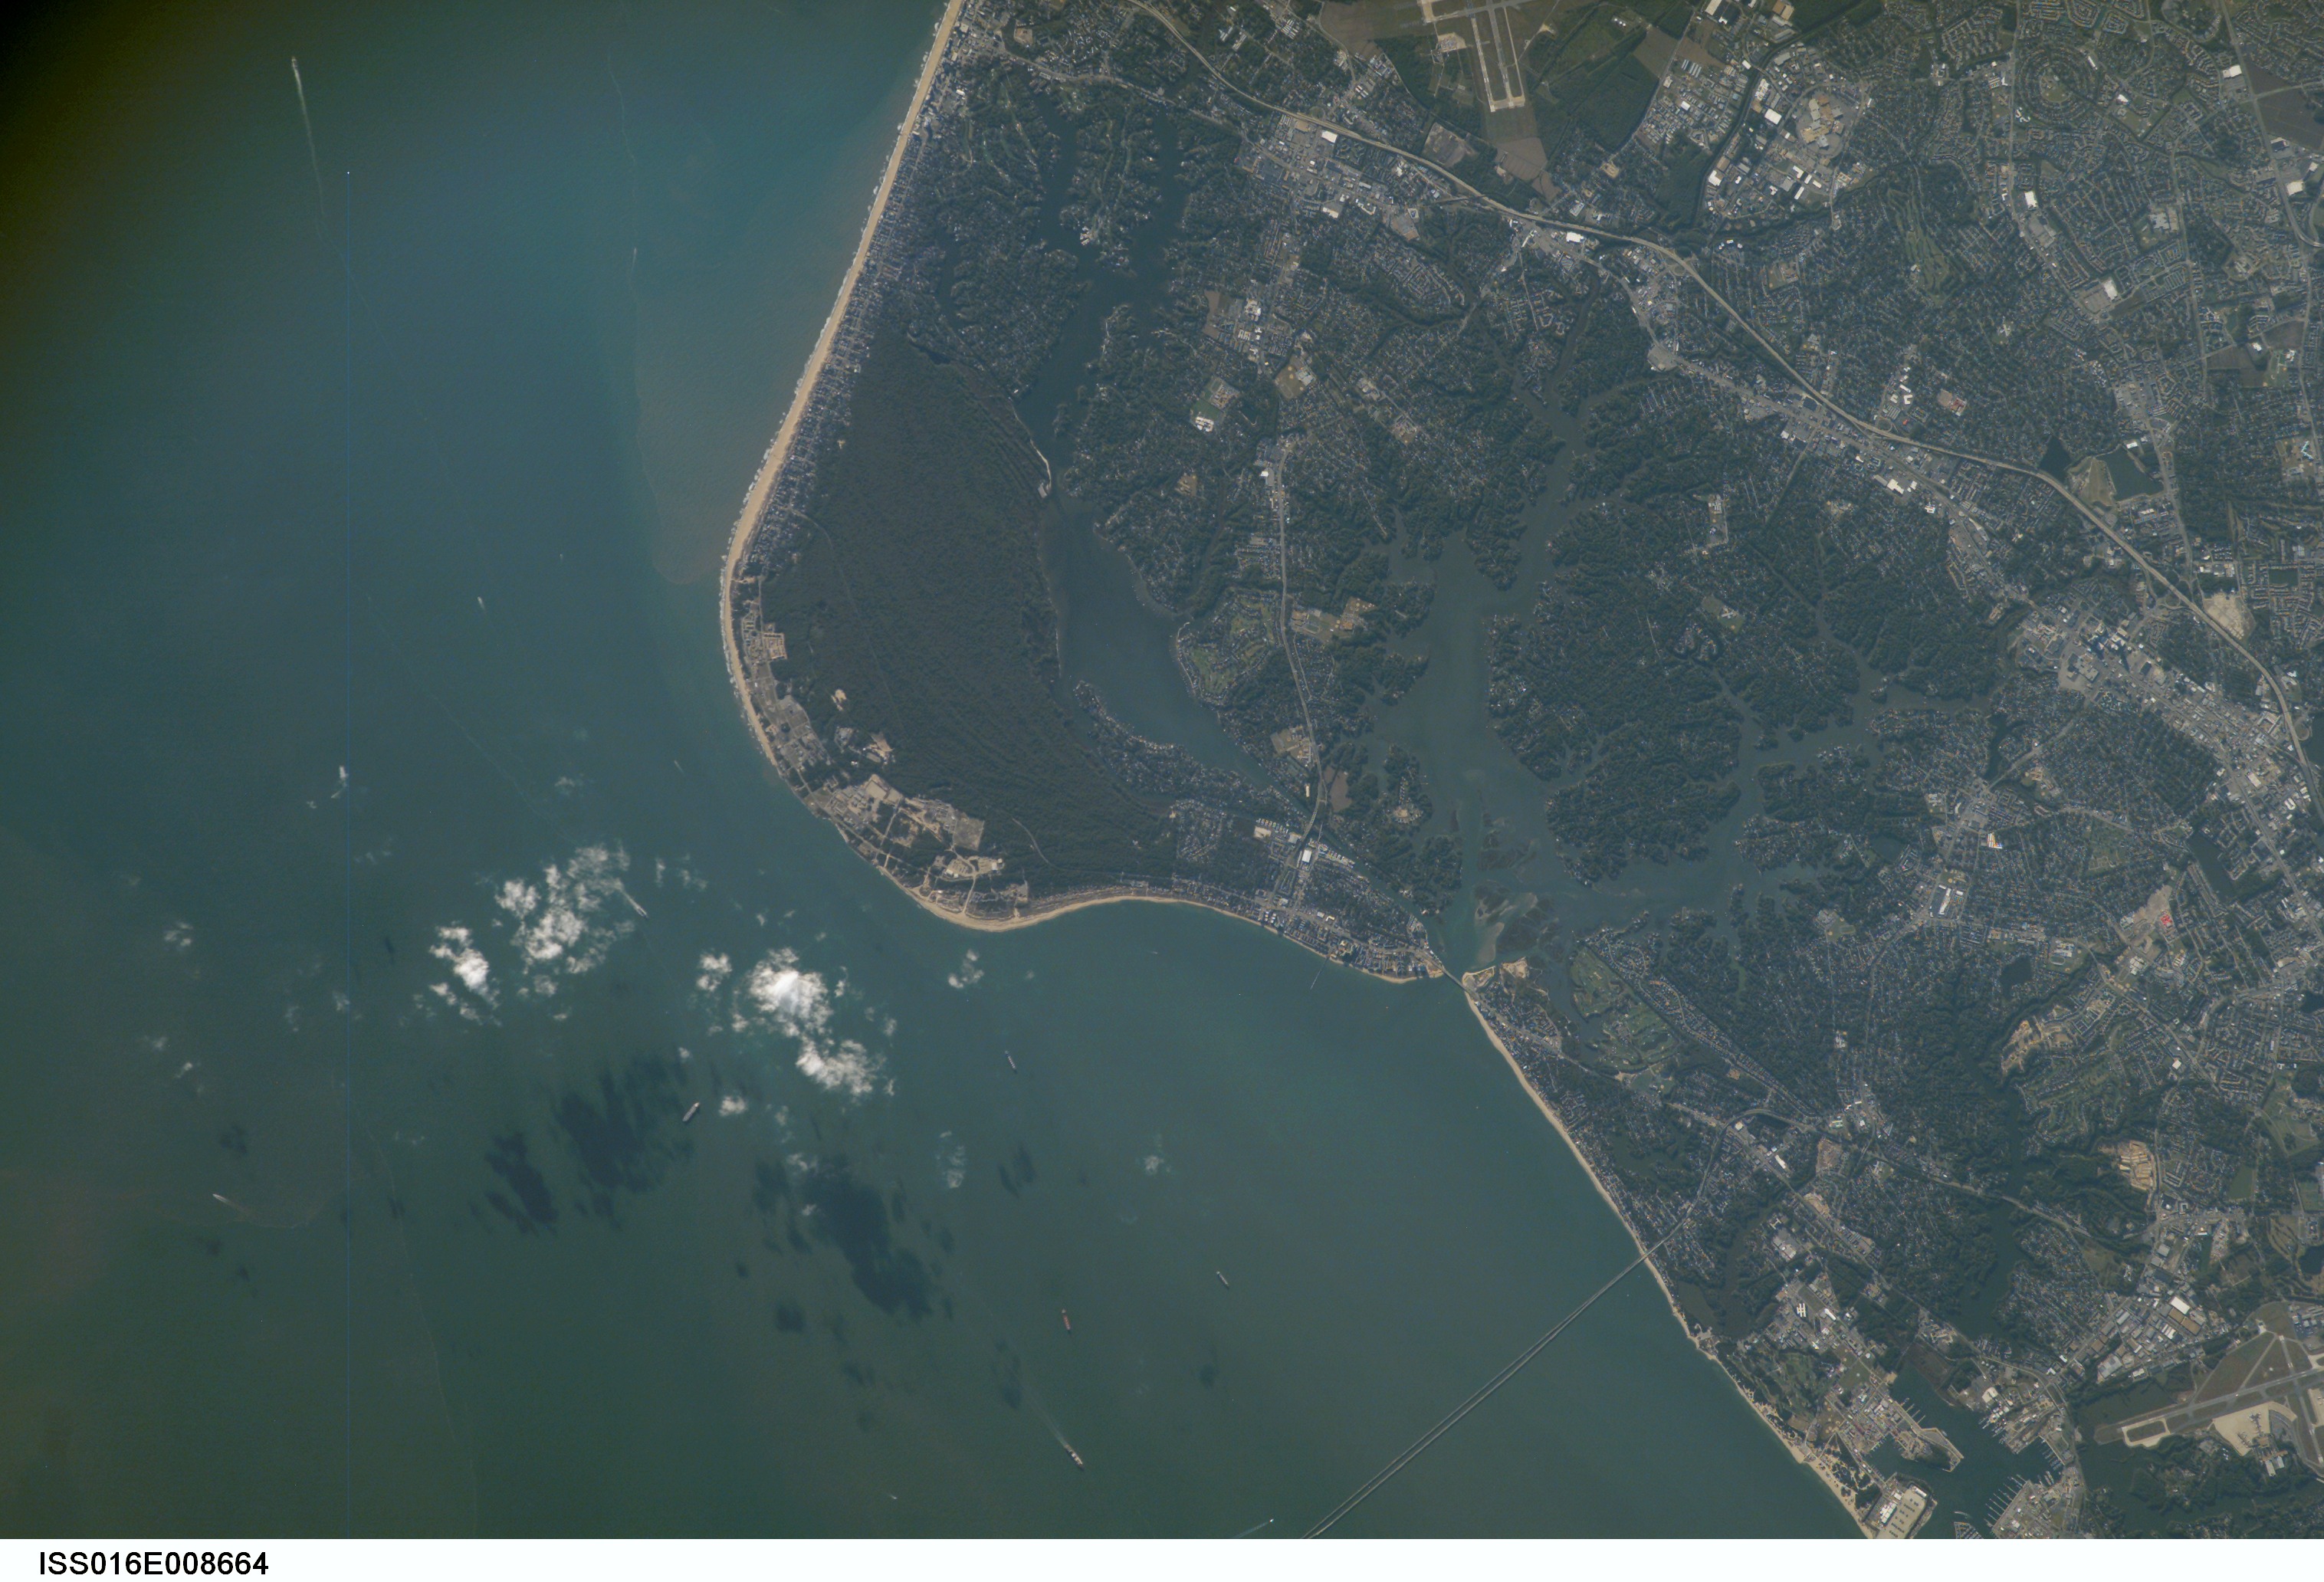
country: USA-VIRGINIA
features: FORT STORY, CAPE HENRY
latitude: 36.7
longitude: -76.0
